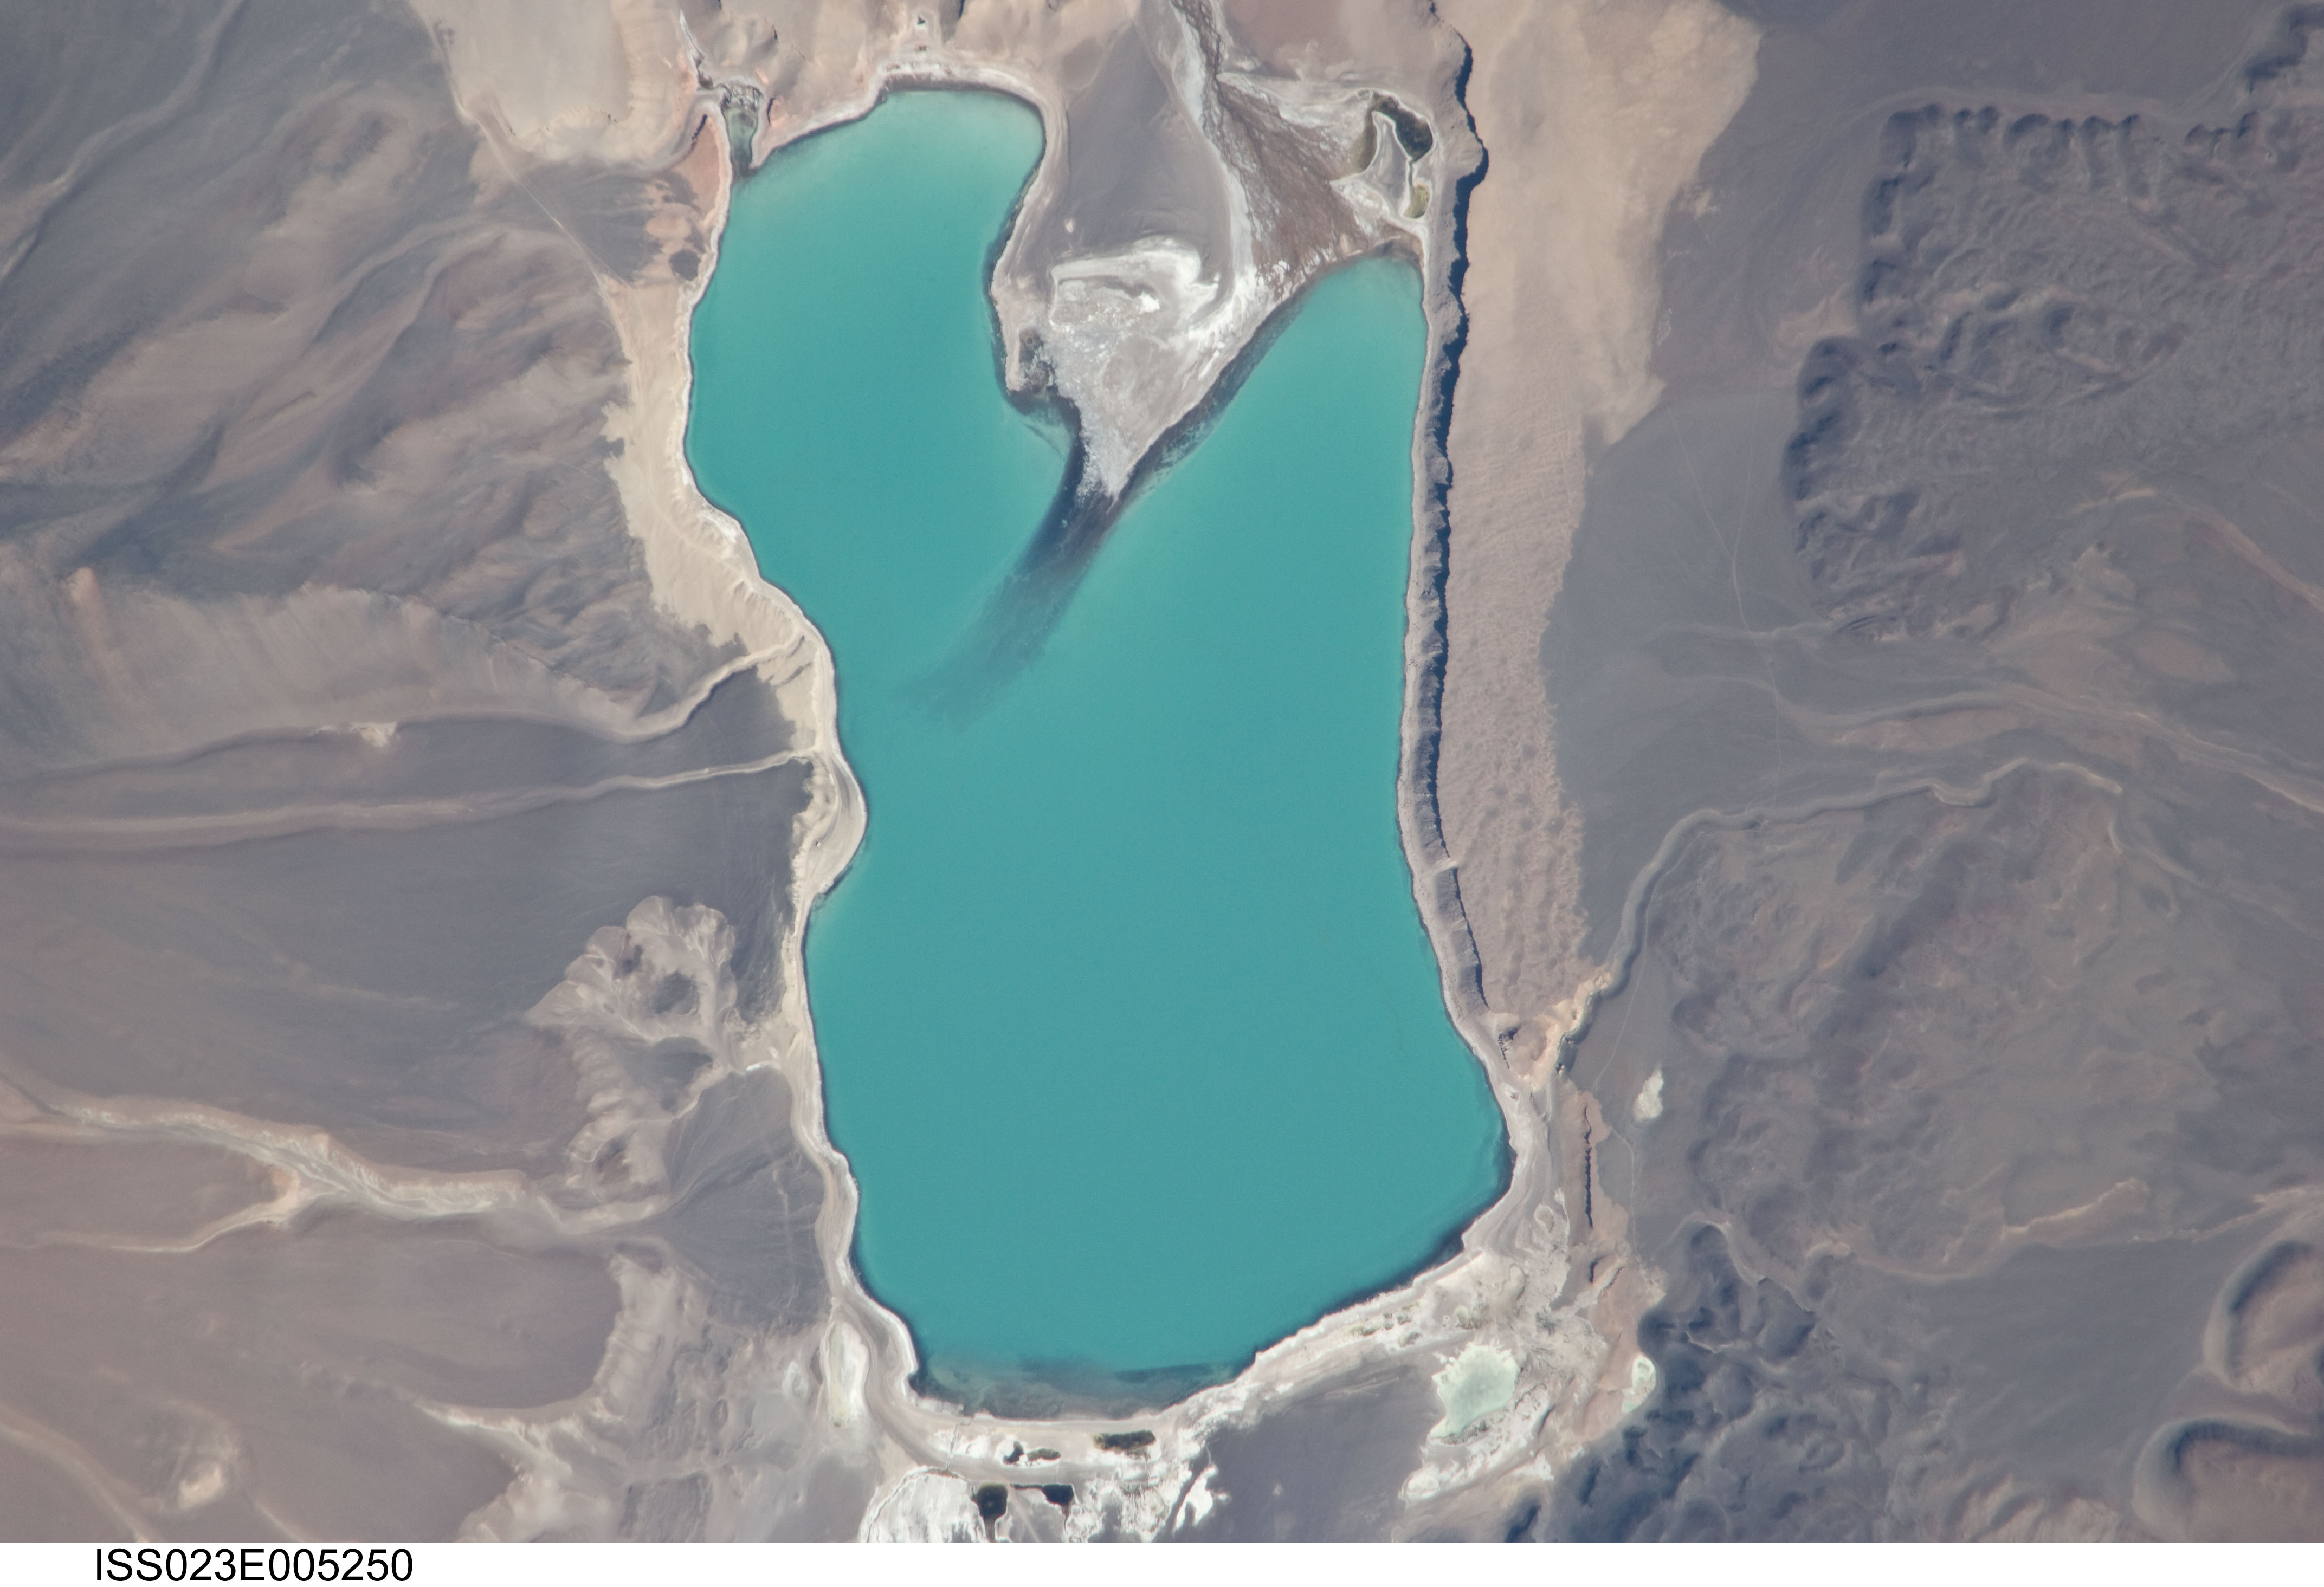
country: CHILE
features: LAKE VERDE, EXPOSED SHORELINES, DRAINAGE, DUNES
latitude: -26.9
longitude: -68.5
